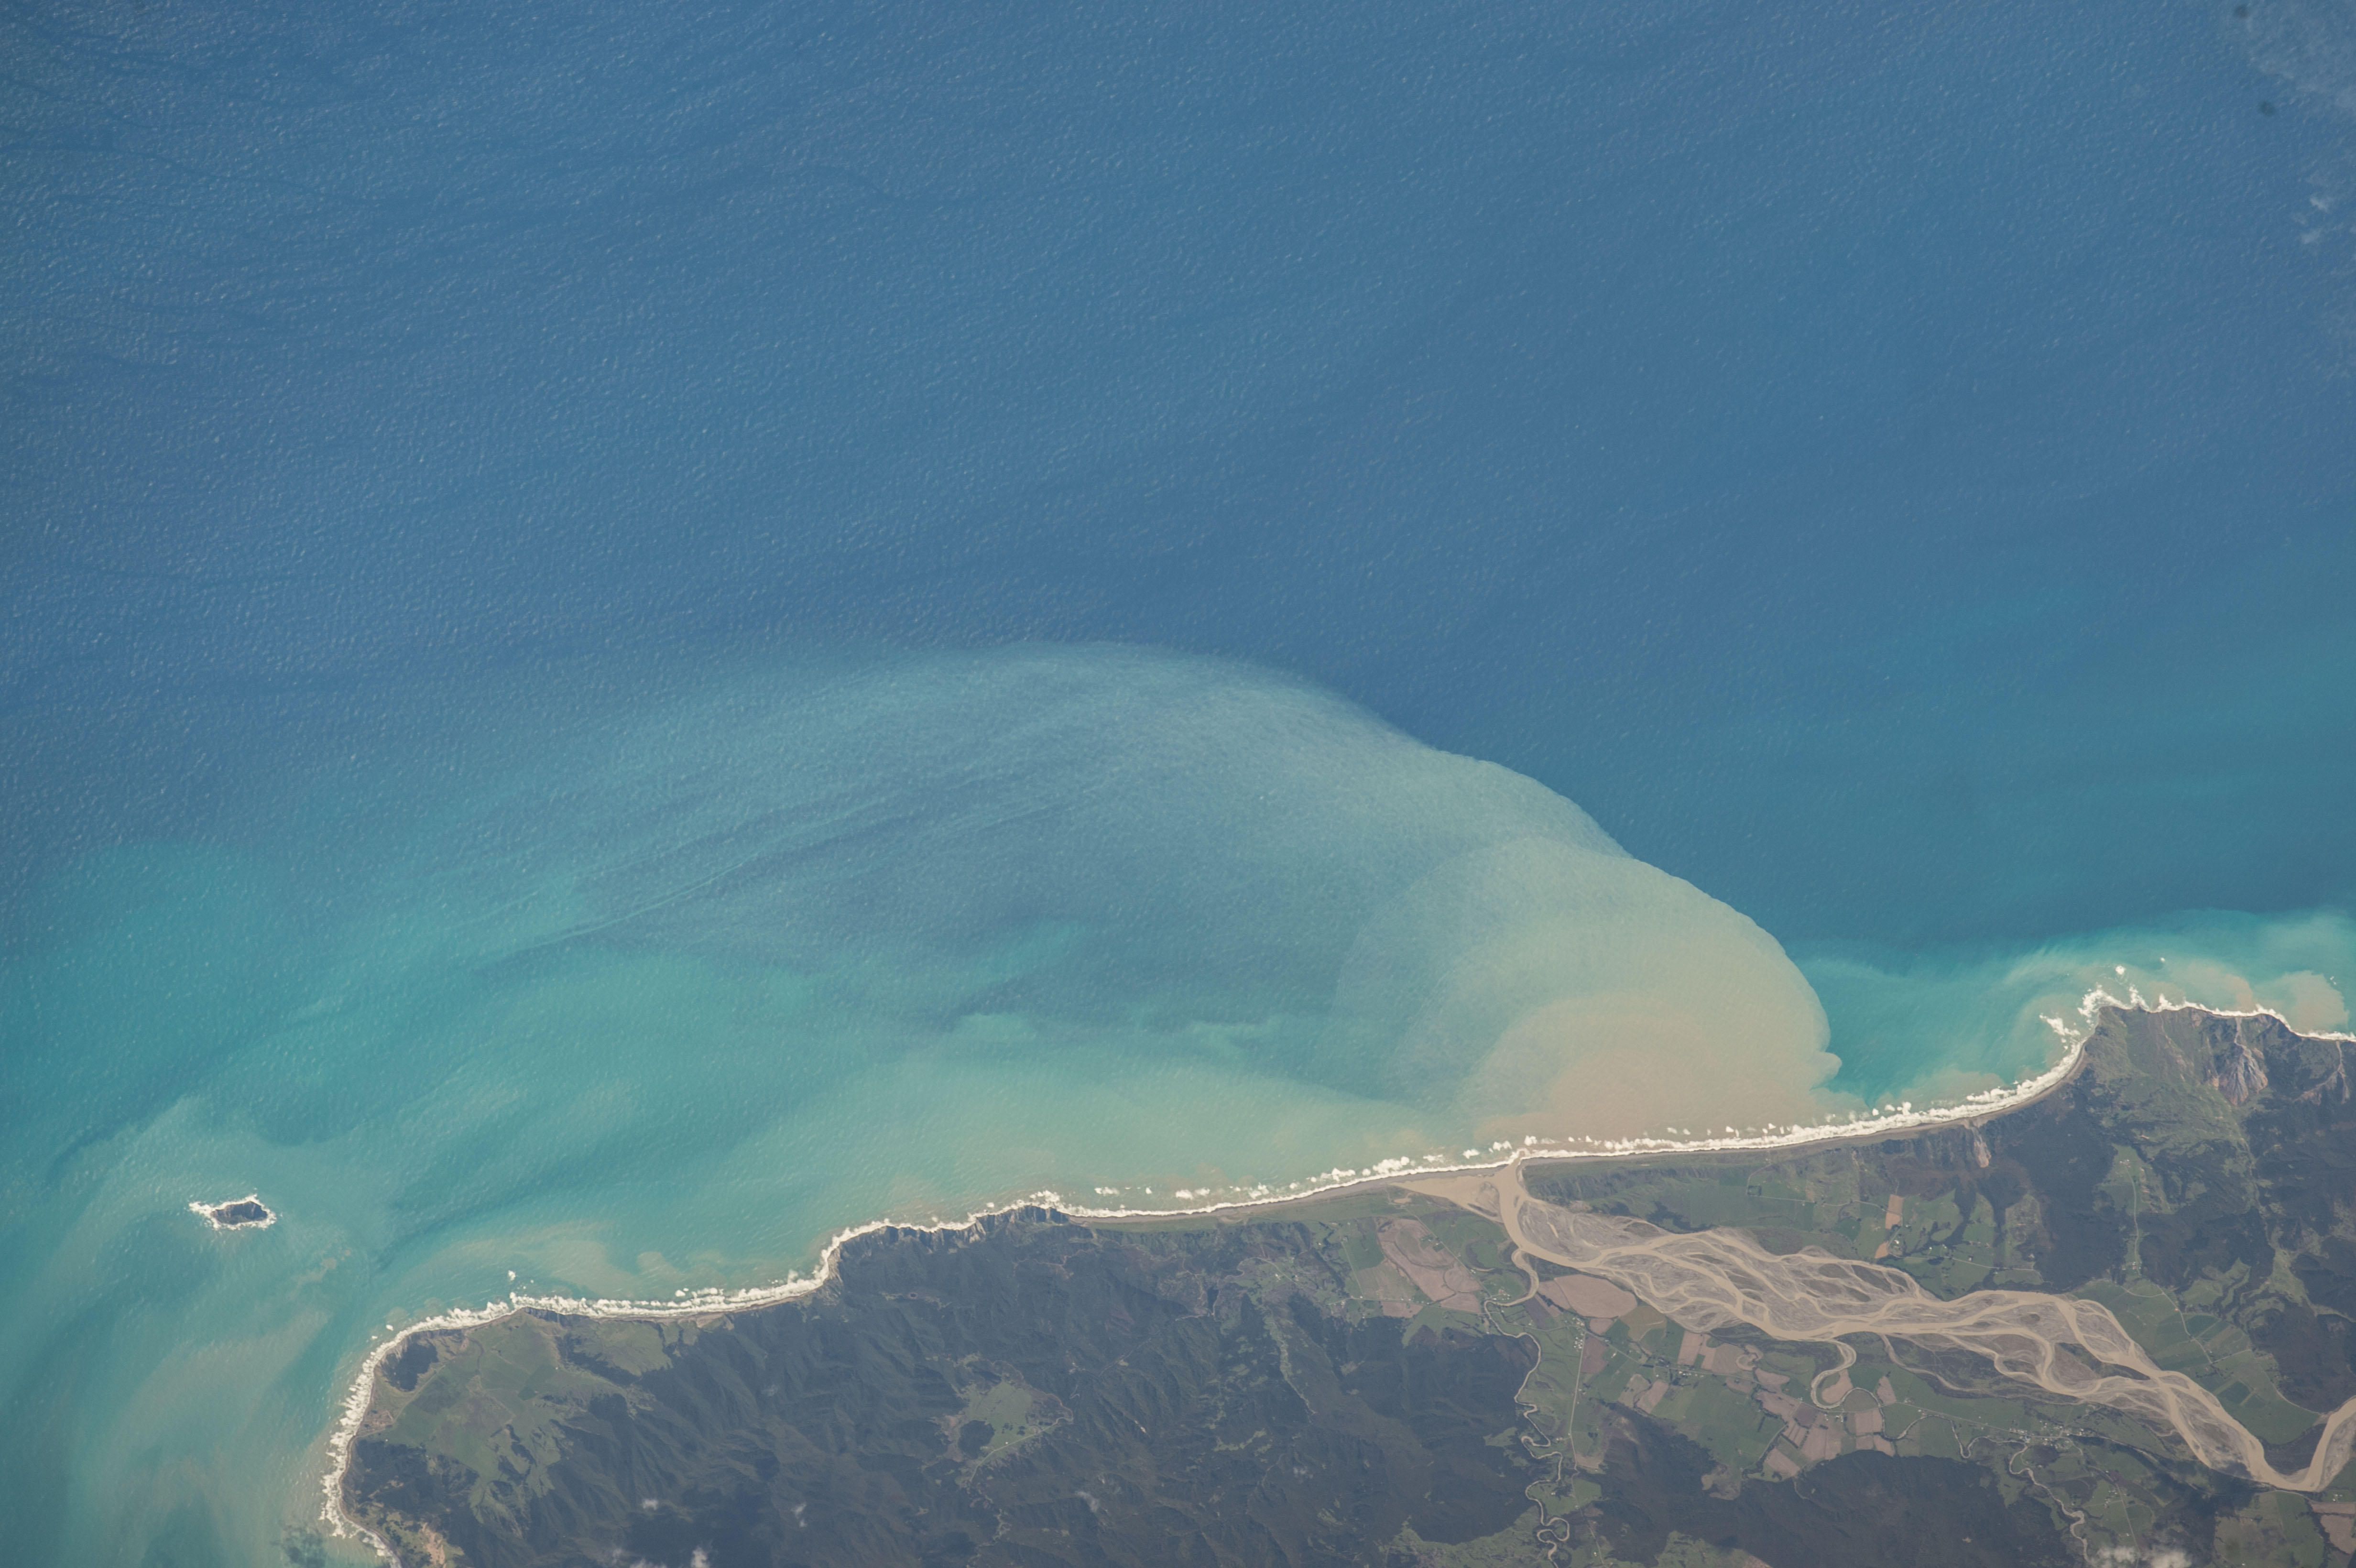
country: NEW ZEALAND-NI
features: NEW ZEALAND,WHAKARIKI POINT,WHANGAOKENO ISLAND/EAST ISLAND,EAST CAPE,WAIAPU RIVER,TIKITIKI,MANGATUTAEKURI
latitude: -37.8
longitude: 178.5
